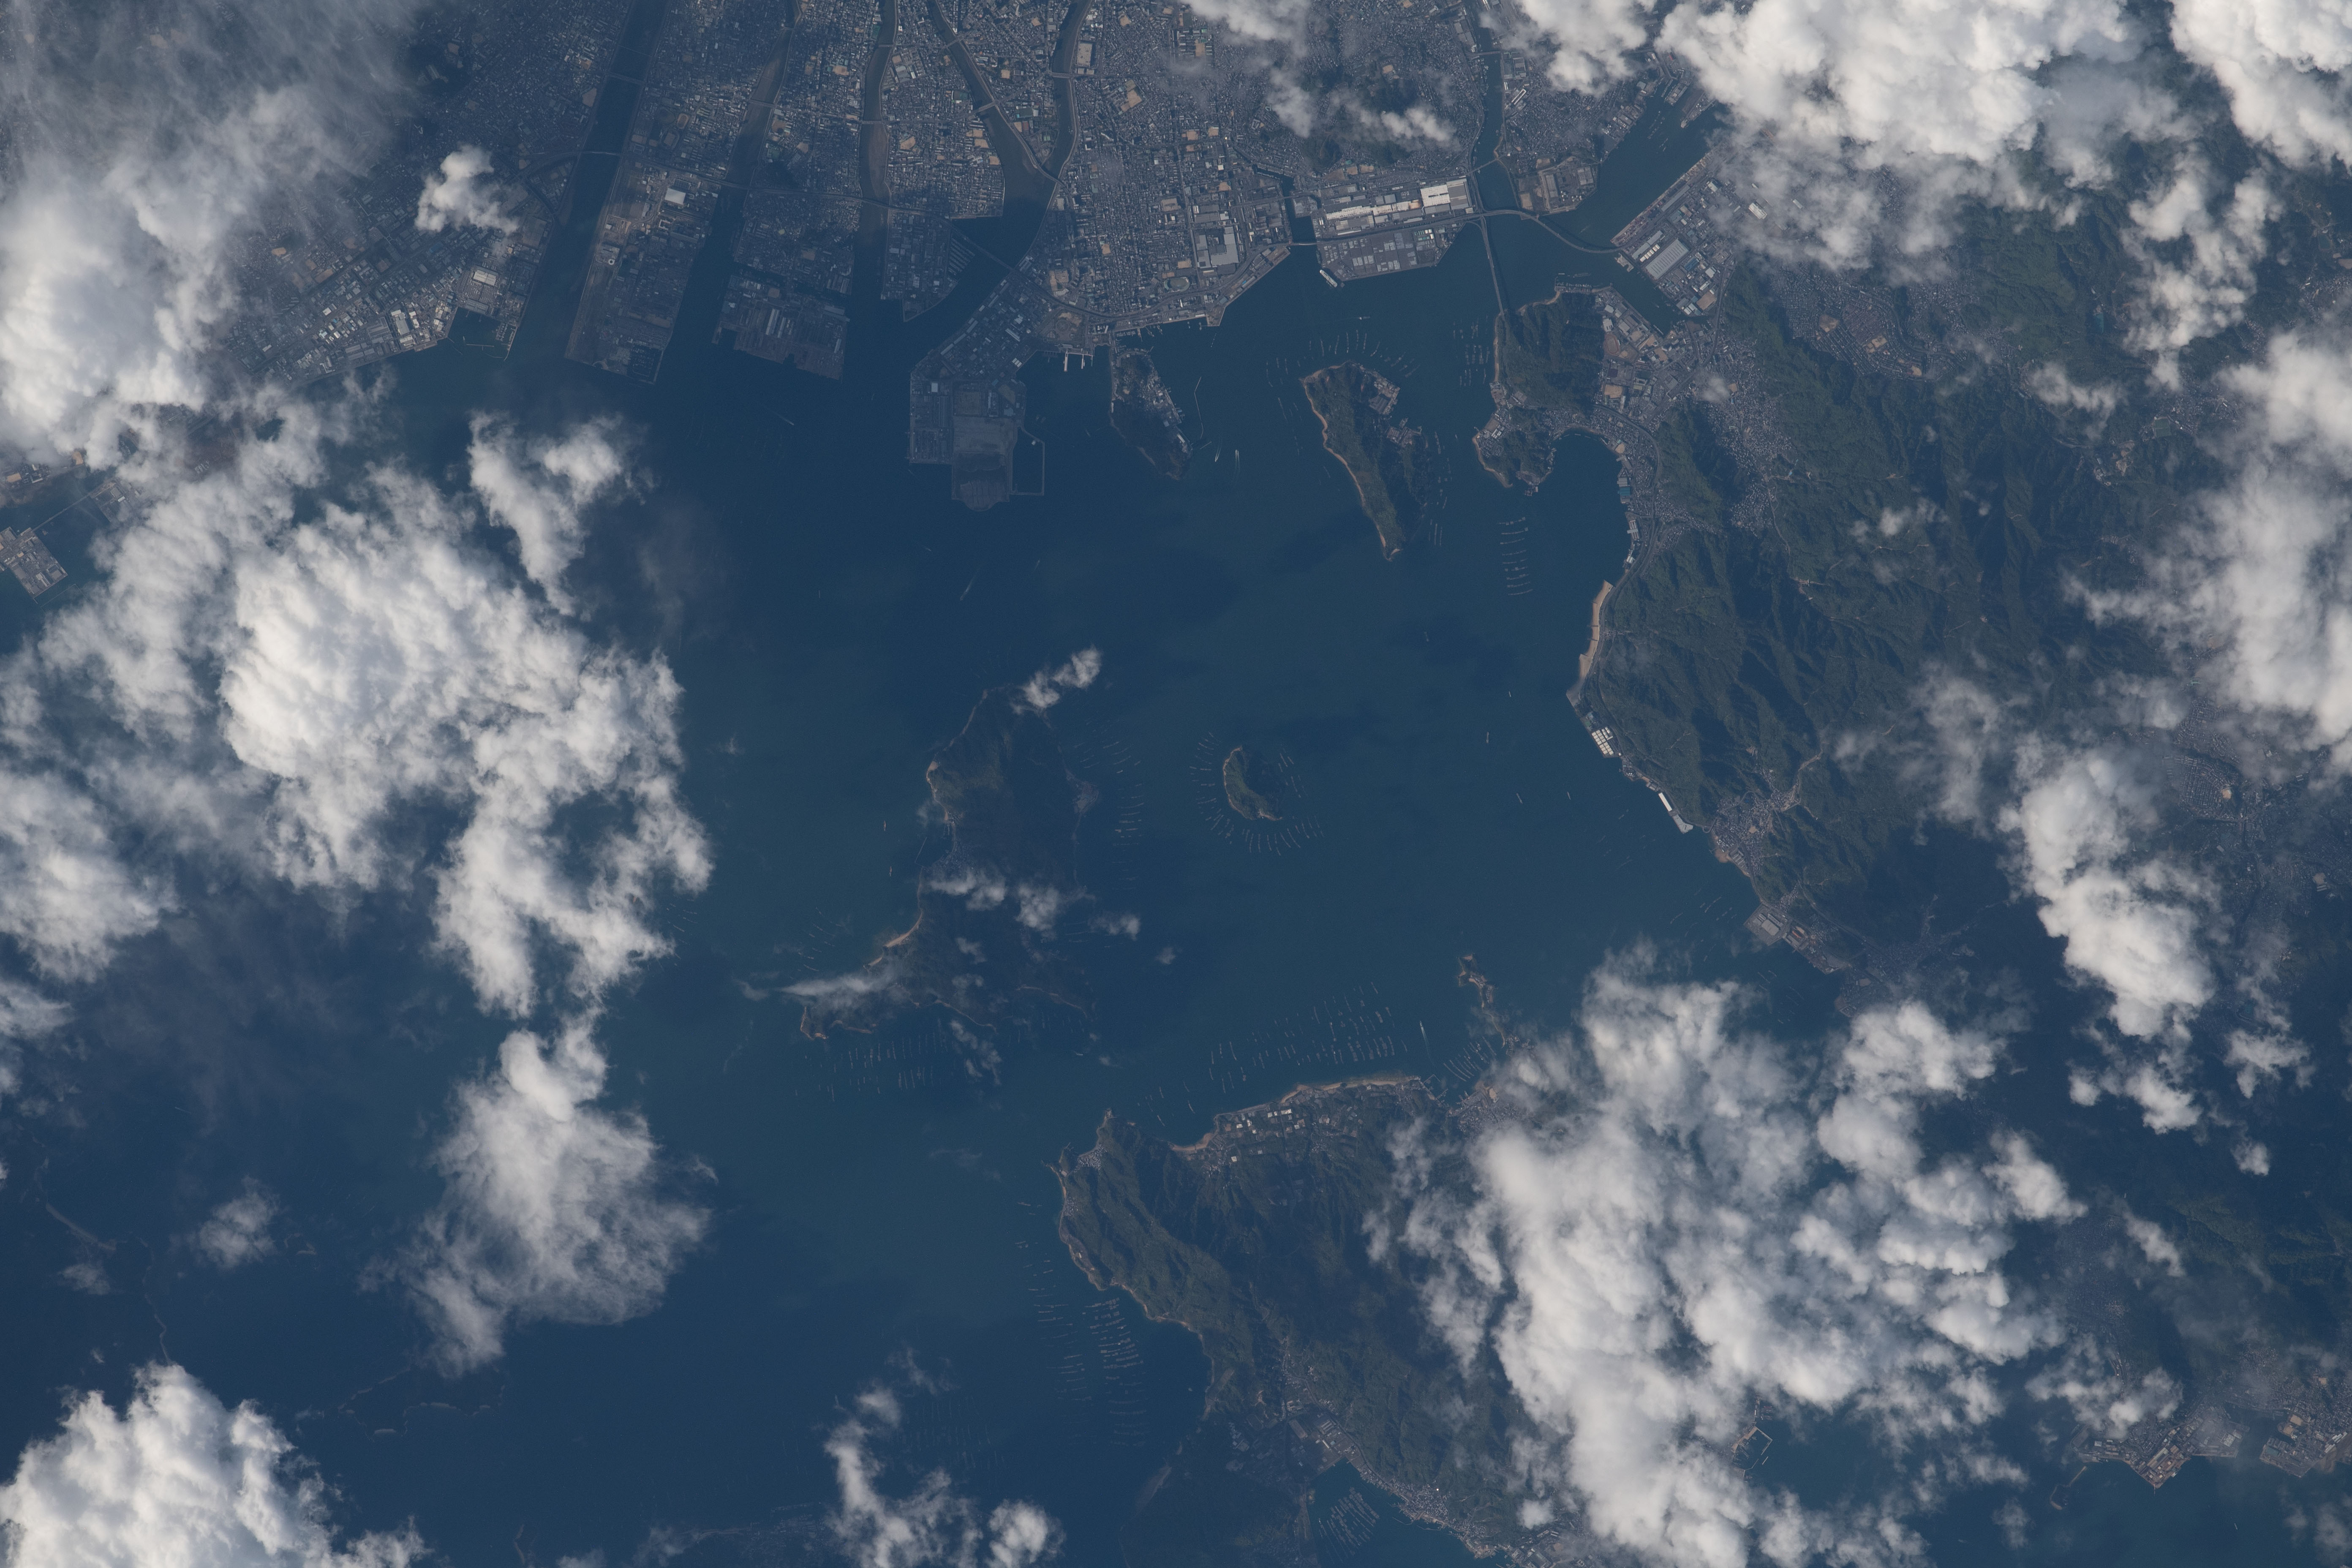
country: JAPAN
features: HIROSHIMA BAY
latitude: 34.3
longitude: 132.5
